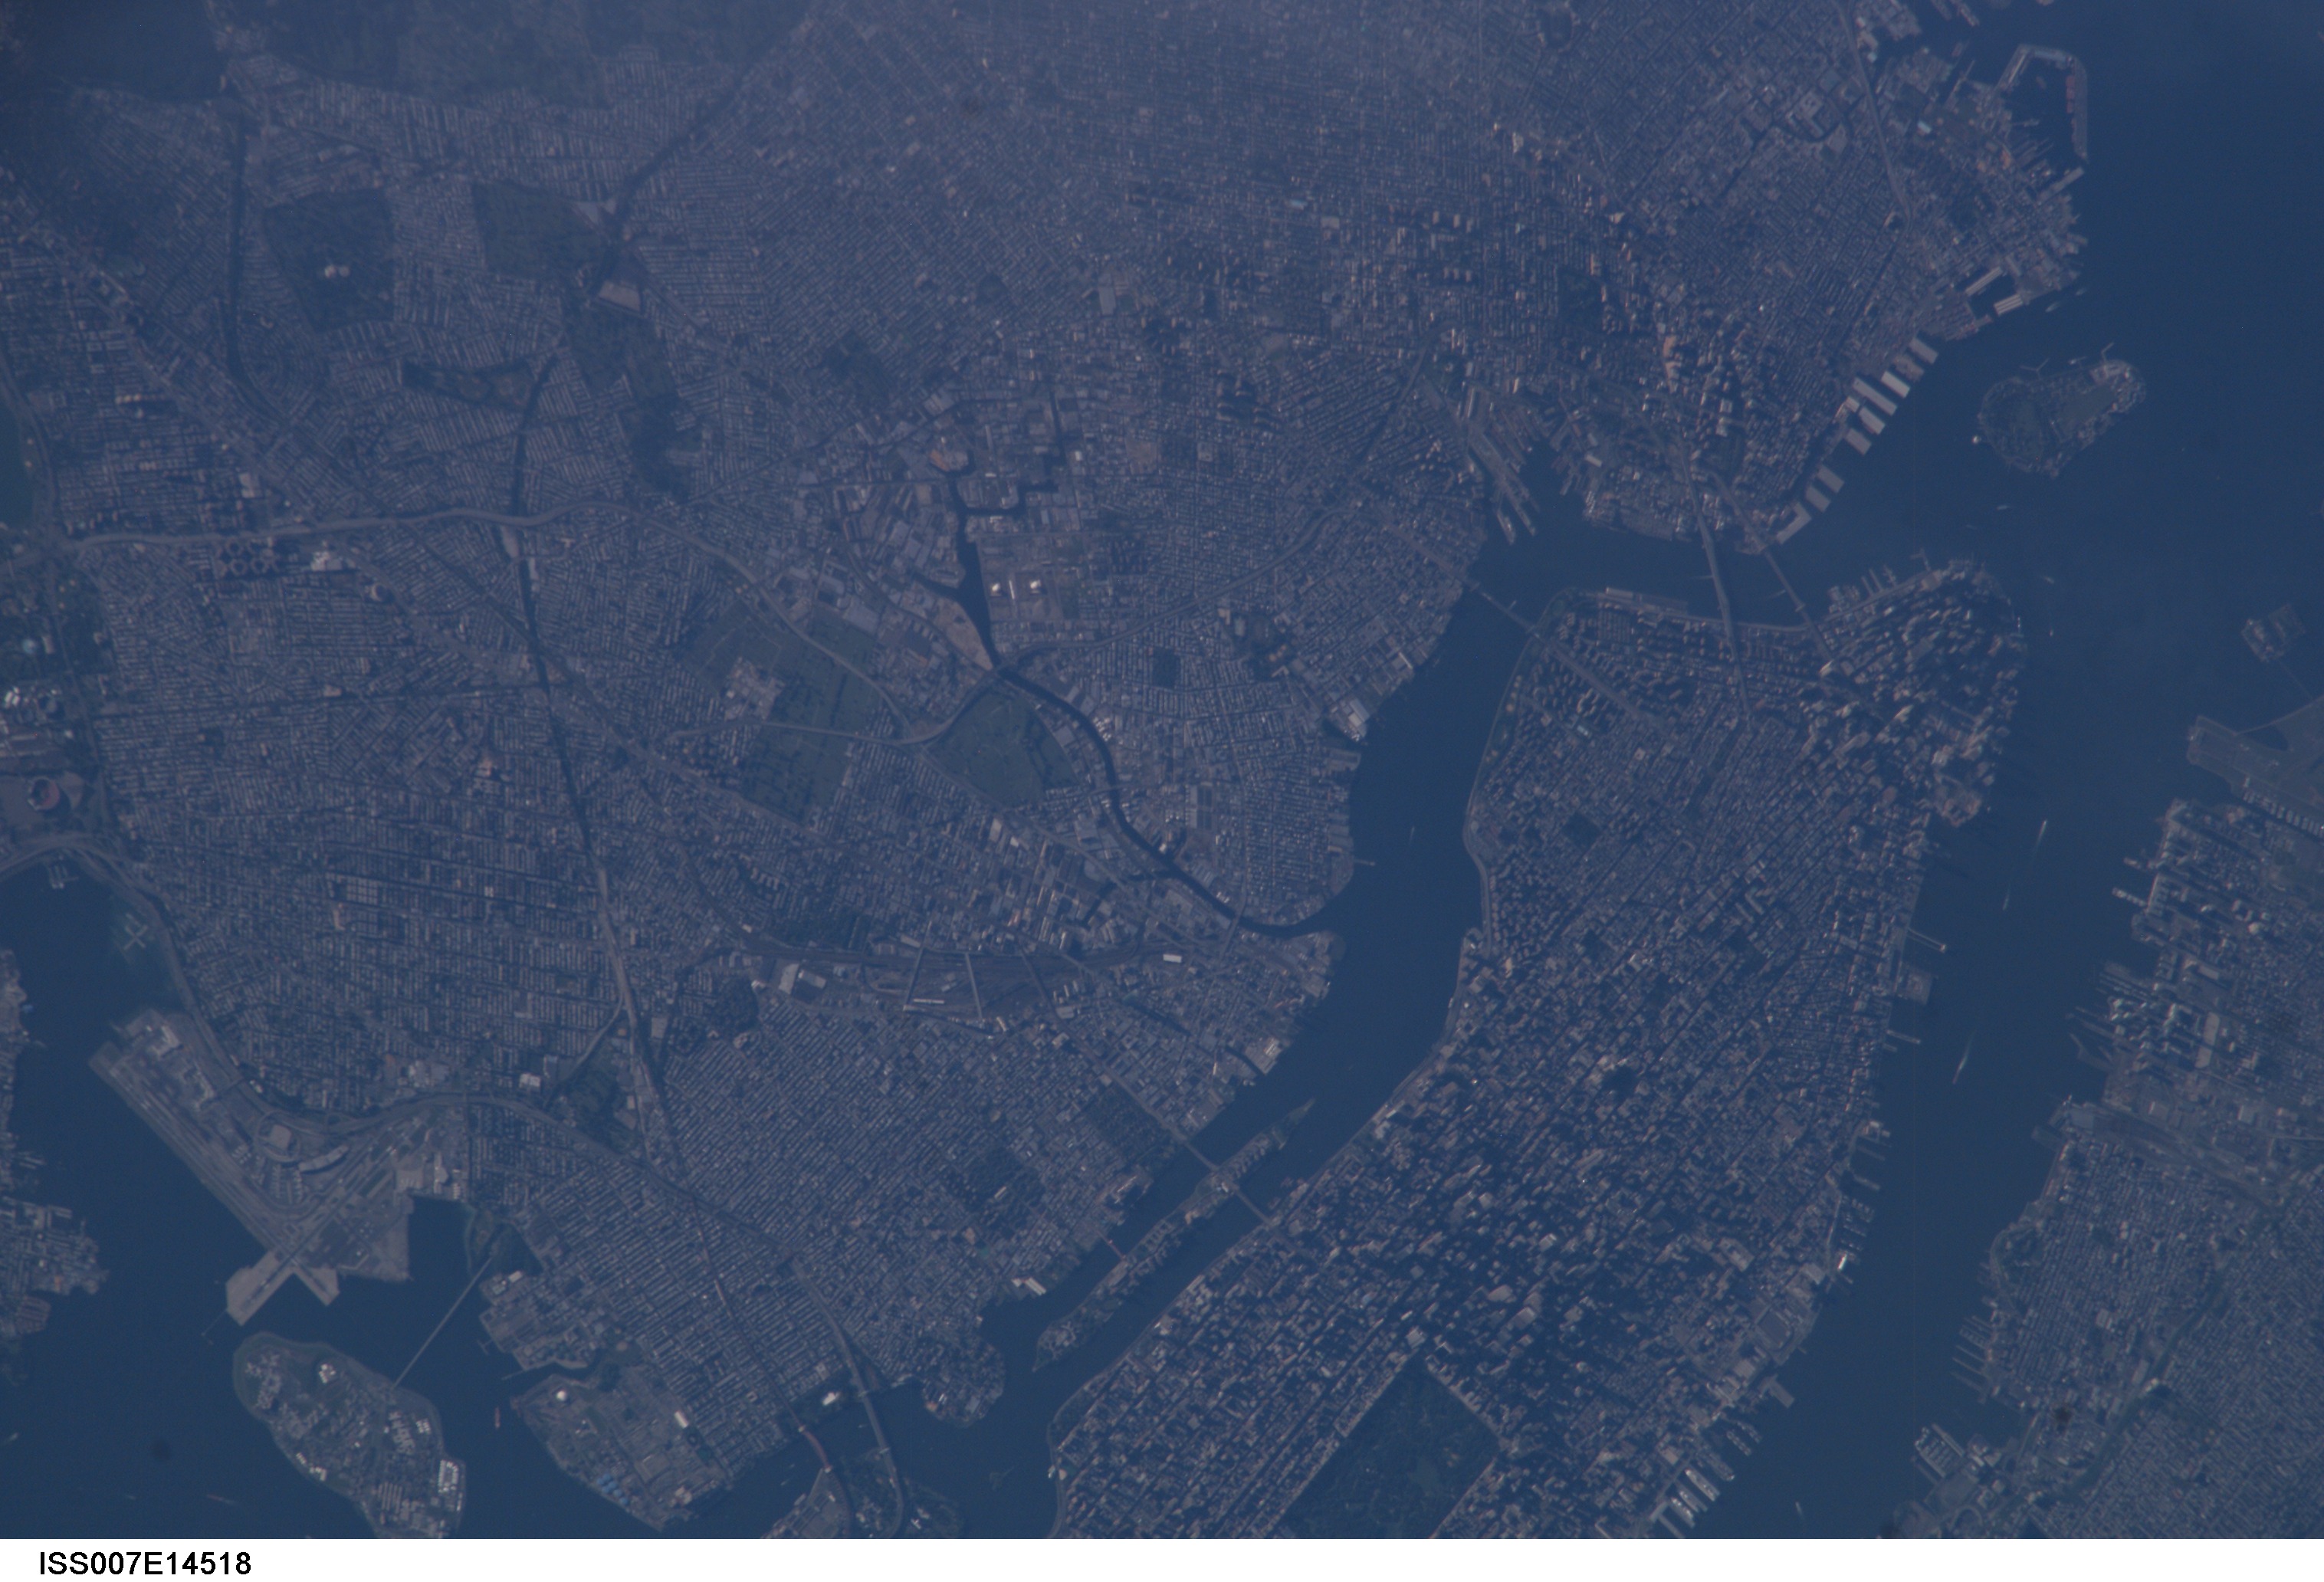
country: USA-NEW YORK
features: QUEENS, MANHATTAN, EAST RIVER
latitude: 40.5
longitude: -74.0
